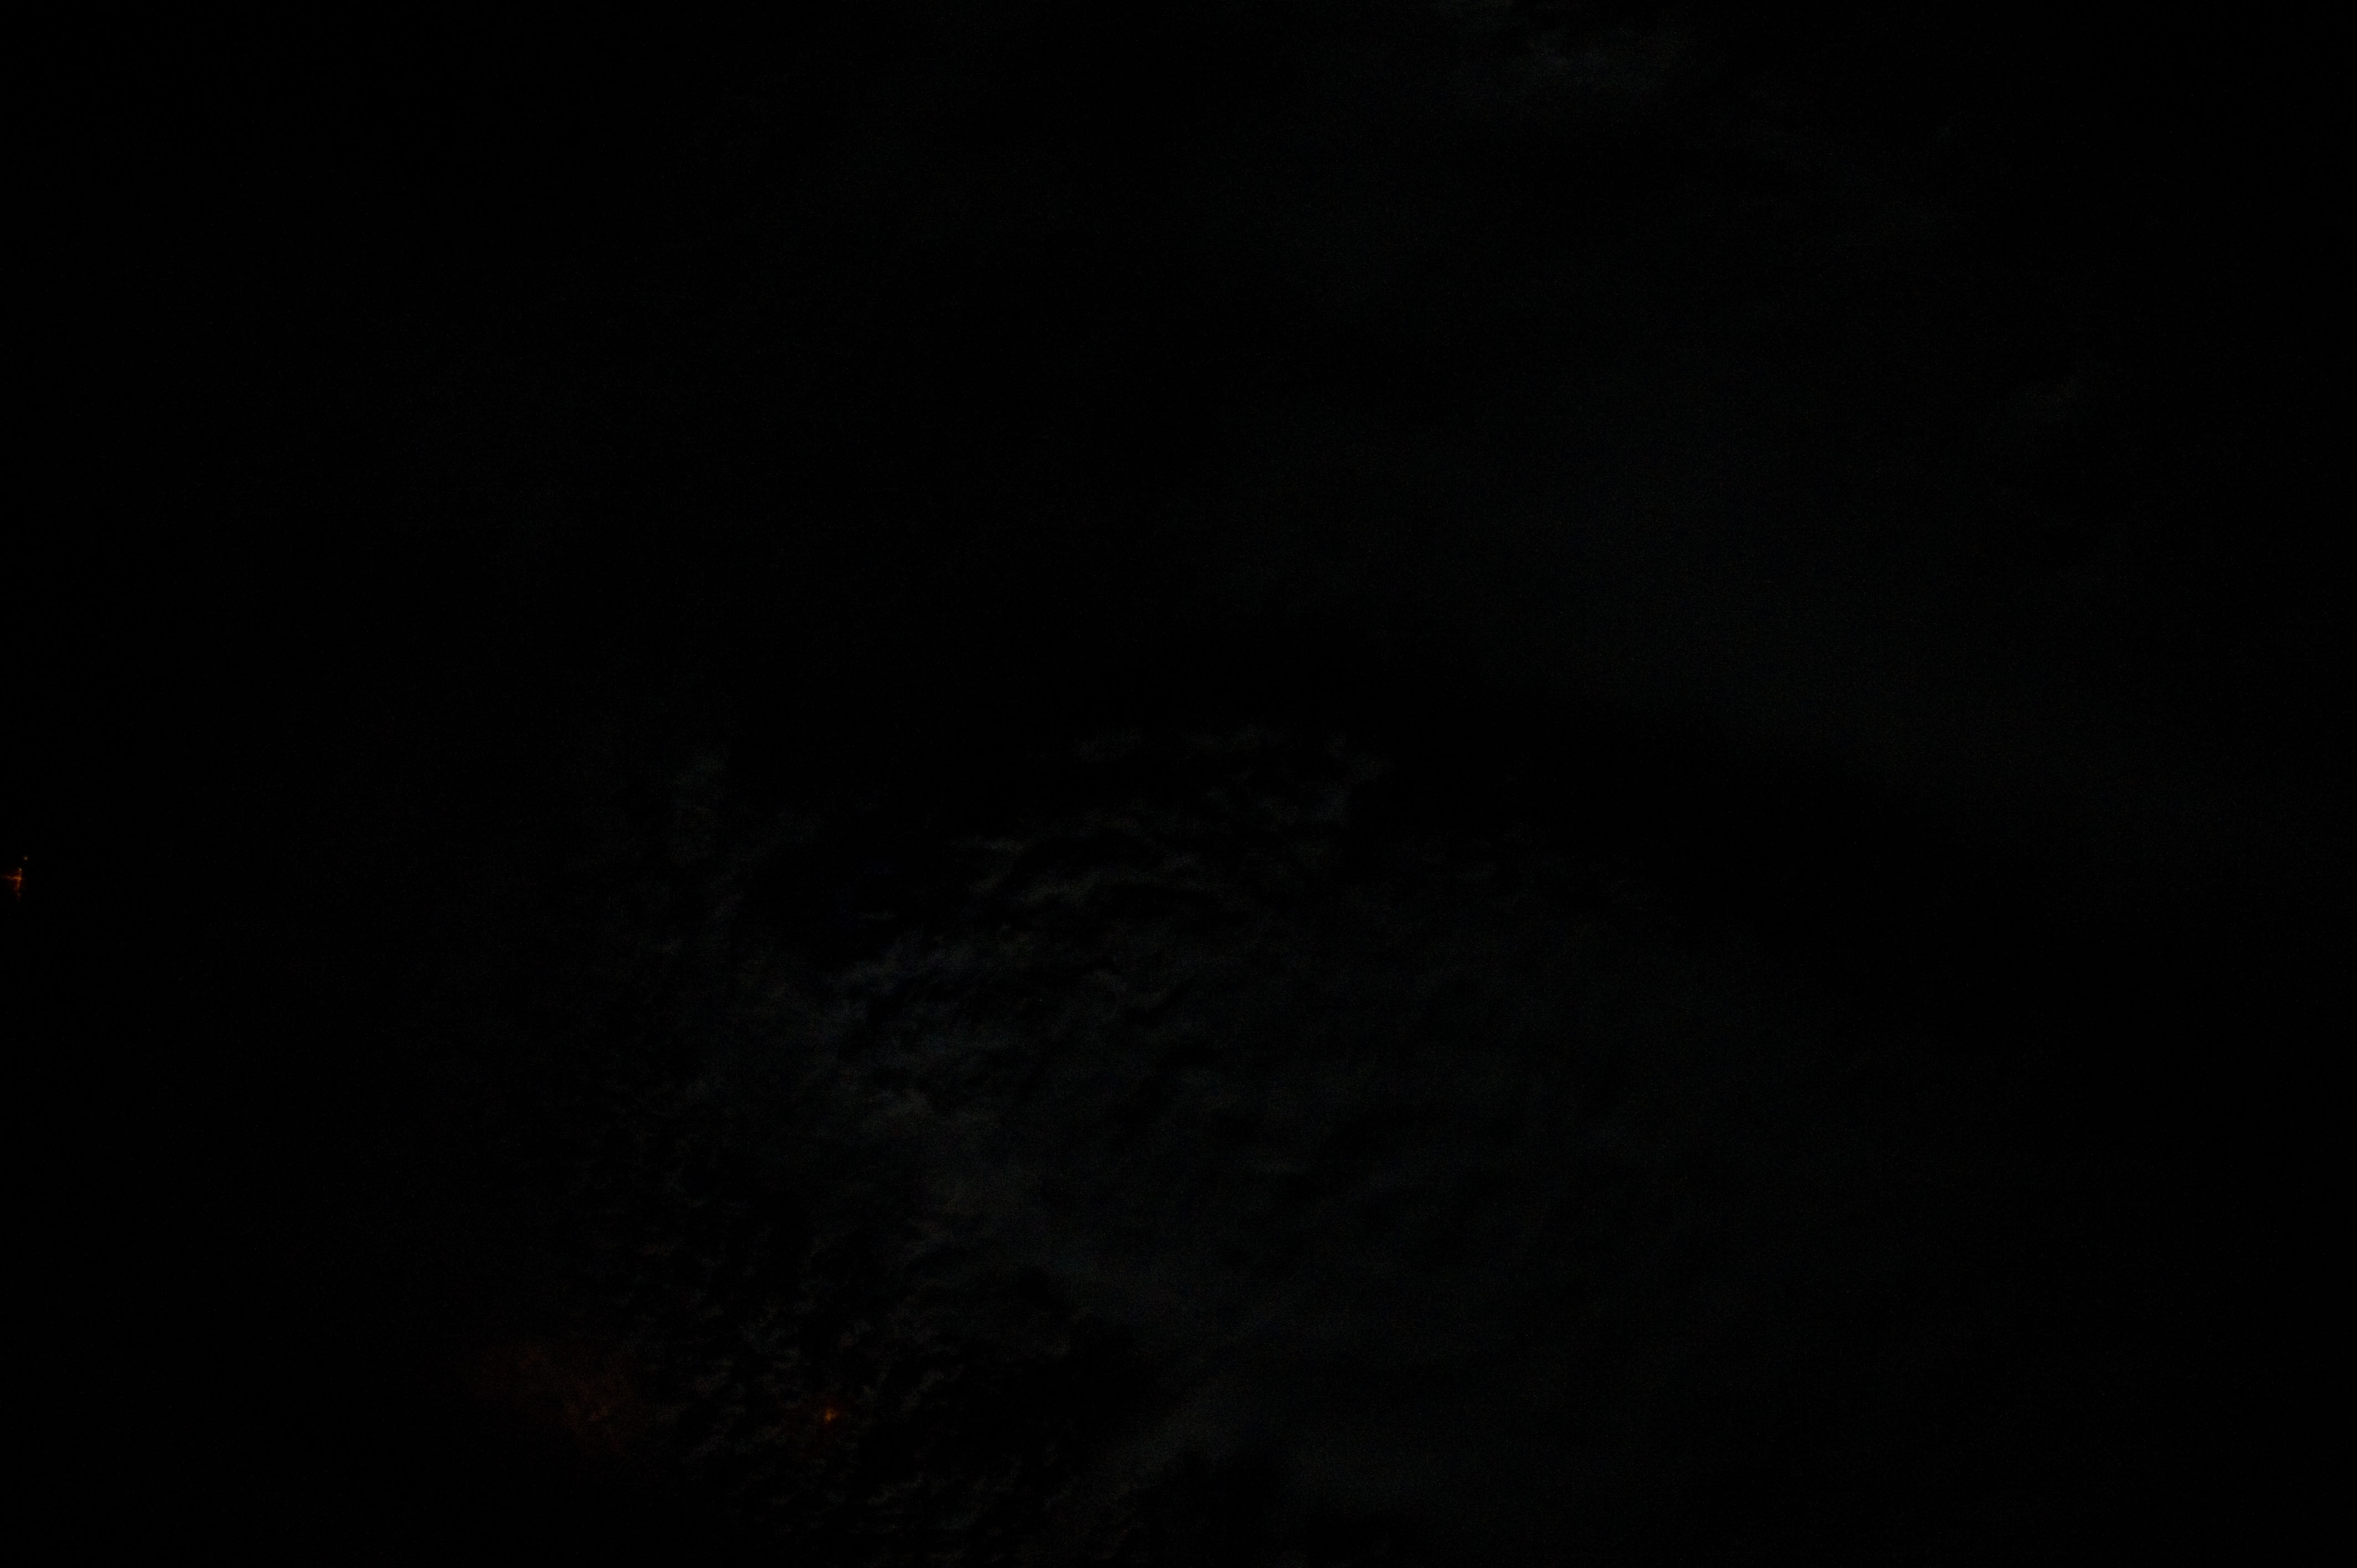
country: USA-OKLAHOMA
